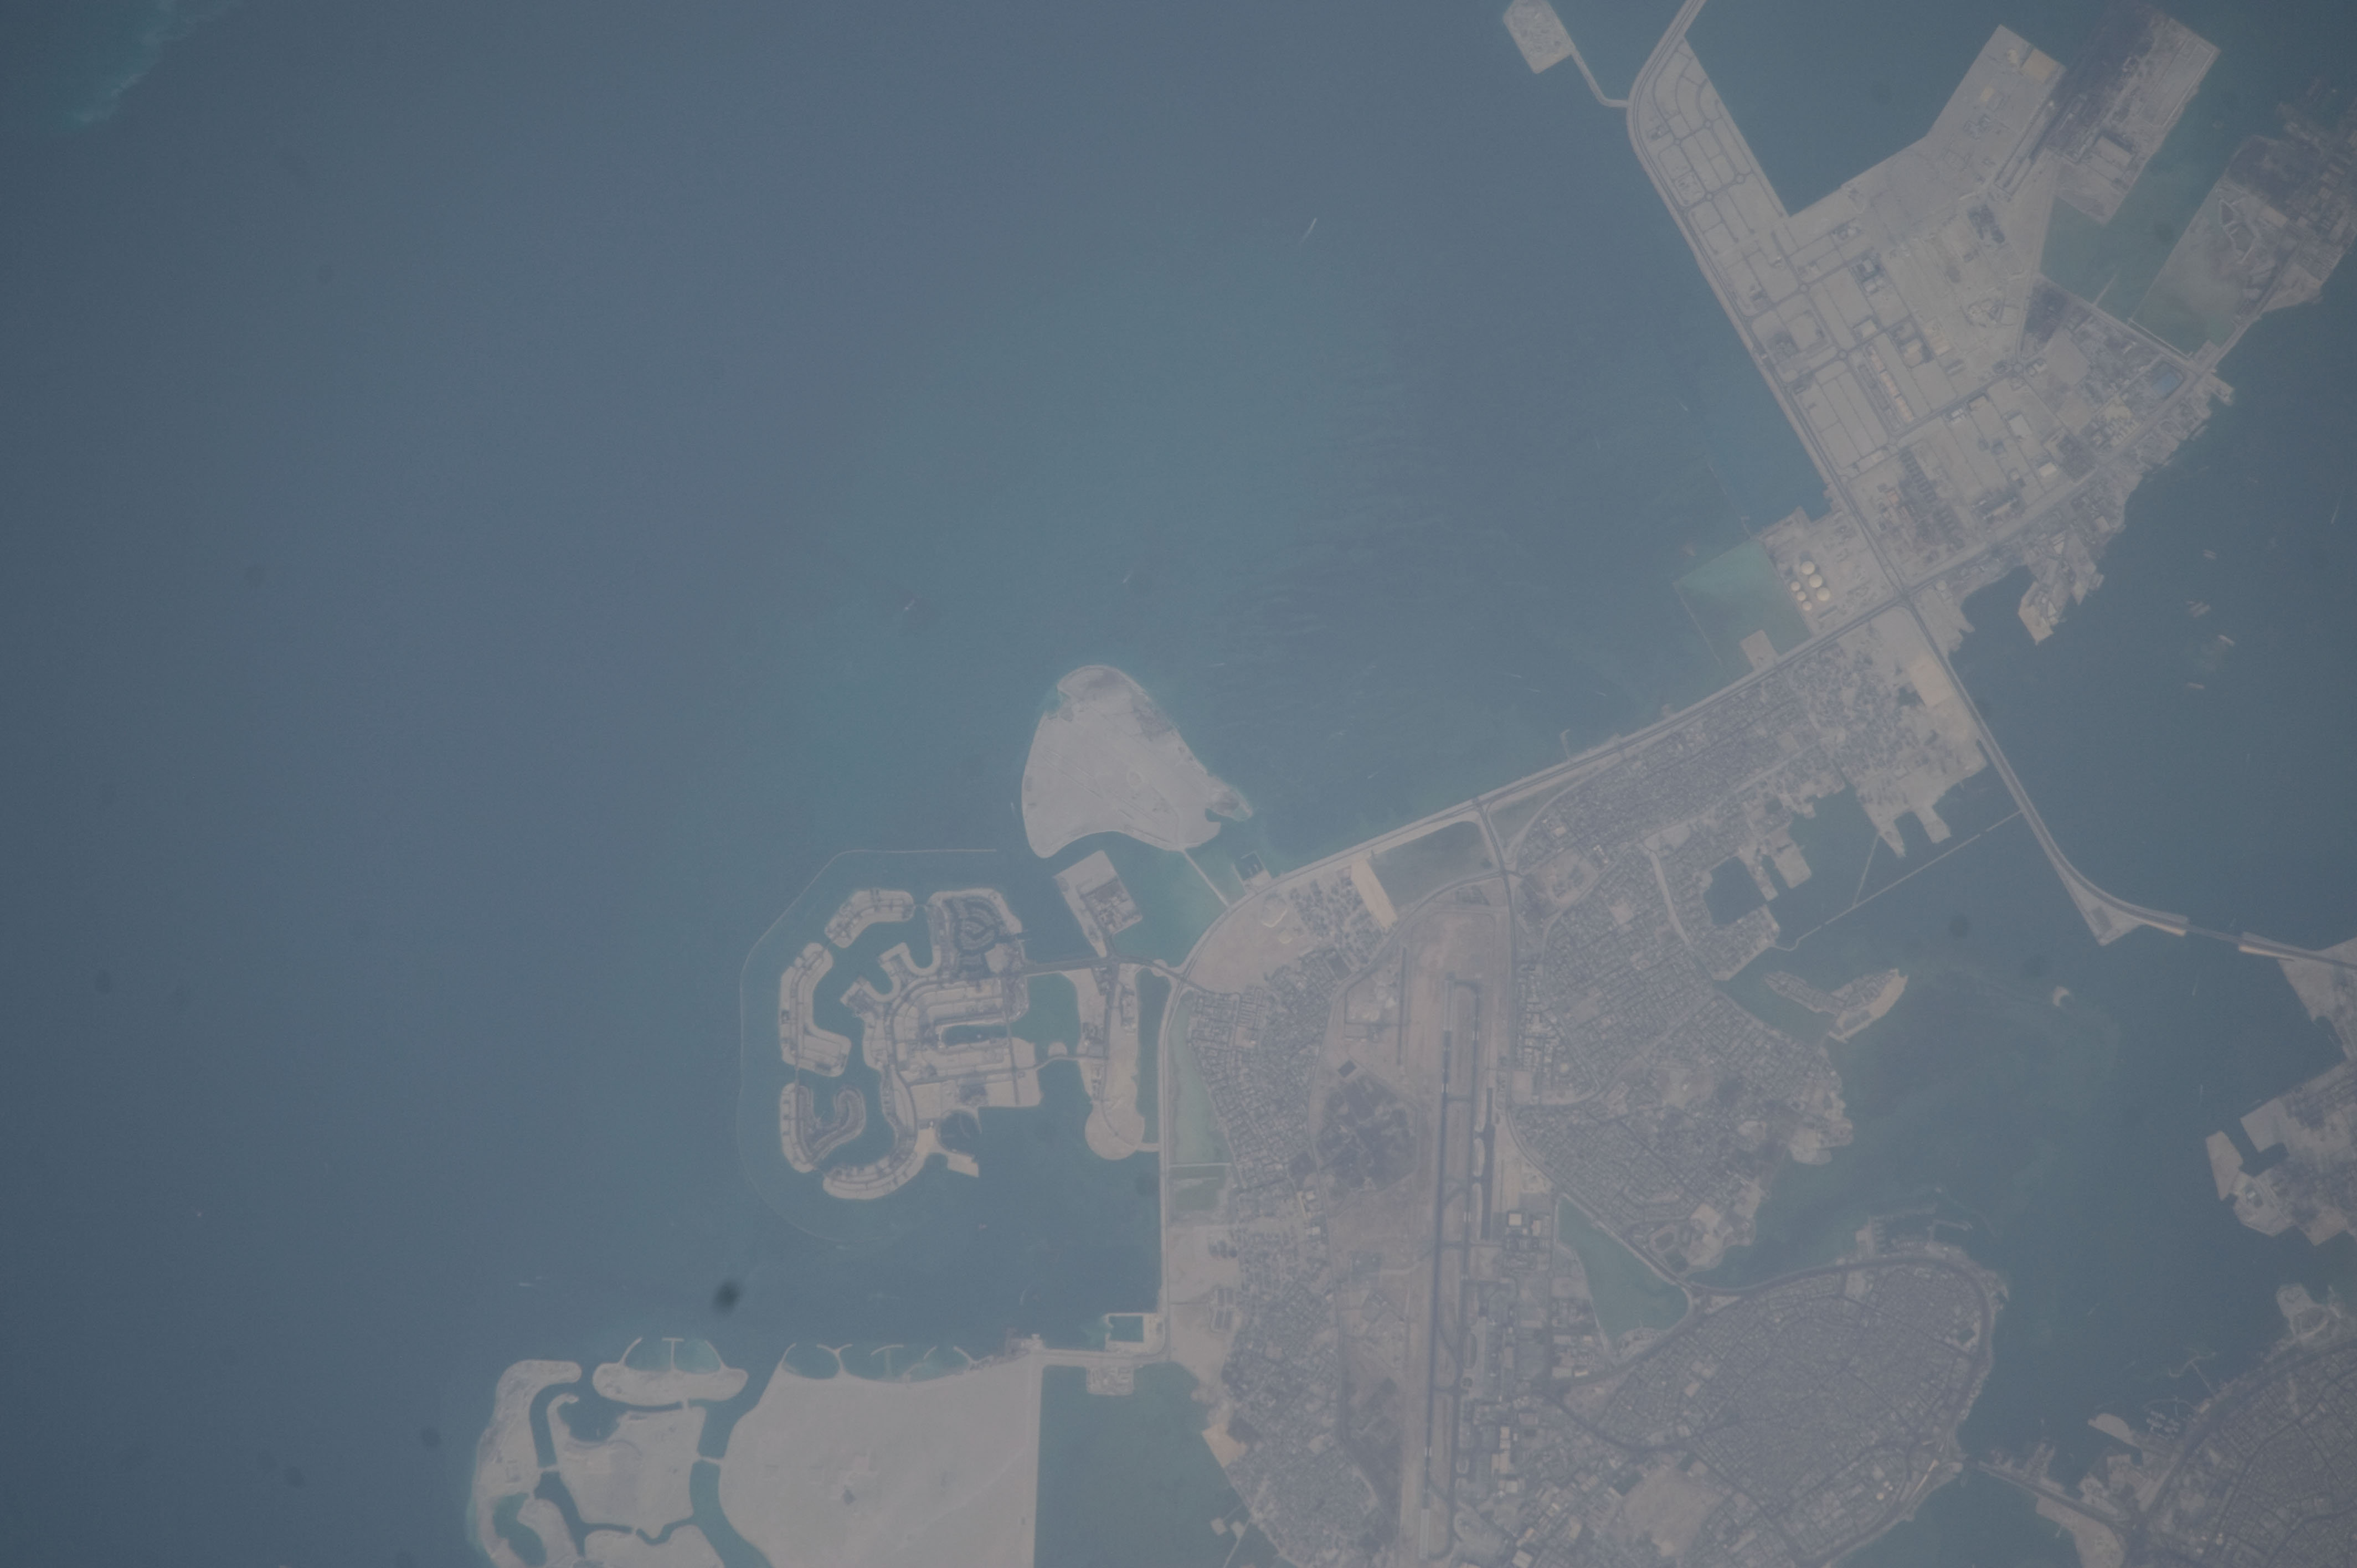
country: BAHRAIN
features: MUHARRAQ, AIRPORT, LAND RECLAMATION
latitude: 26.3
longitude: 50.7
